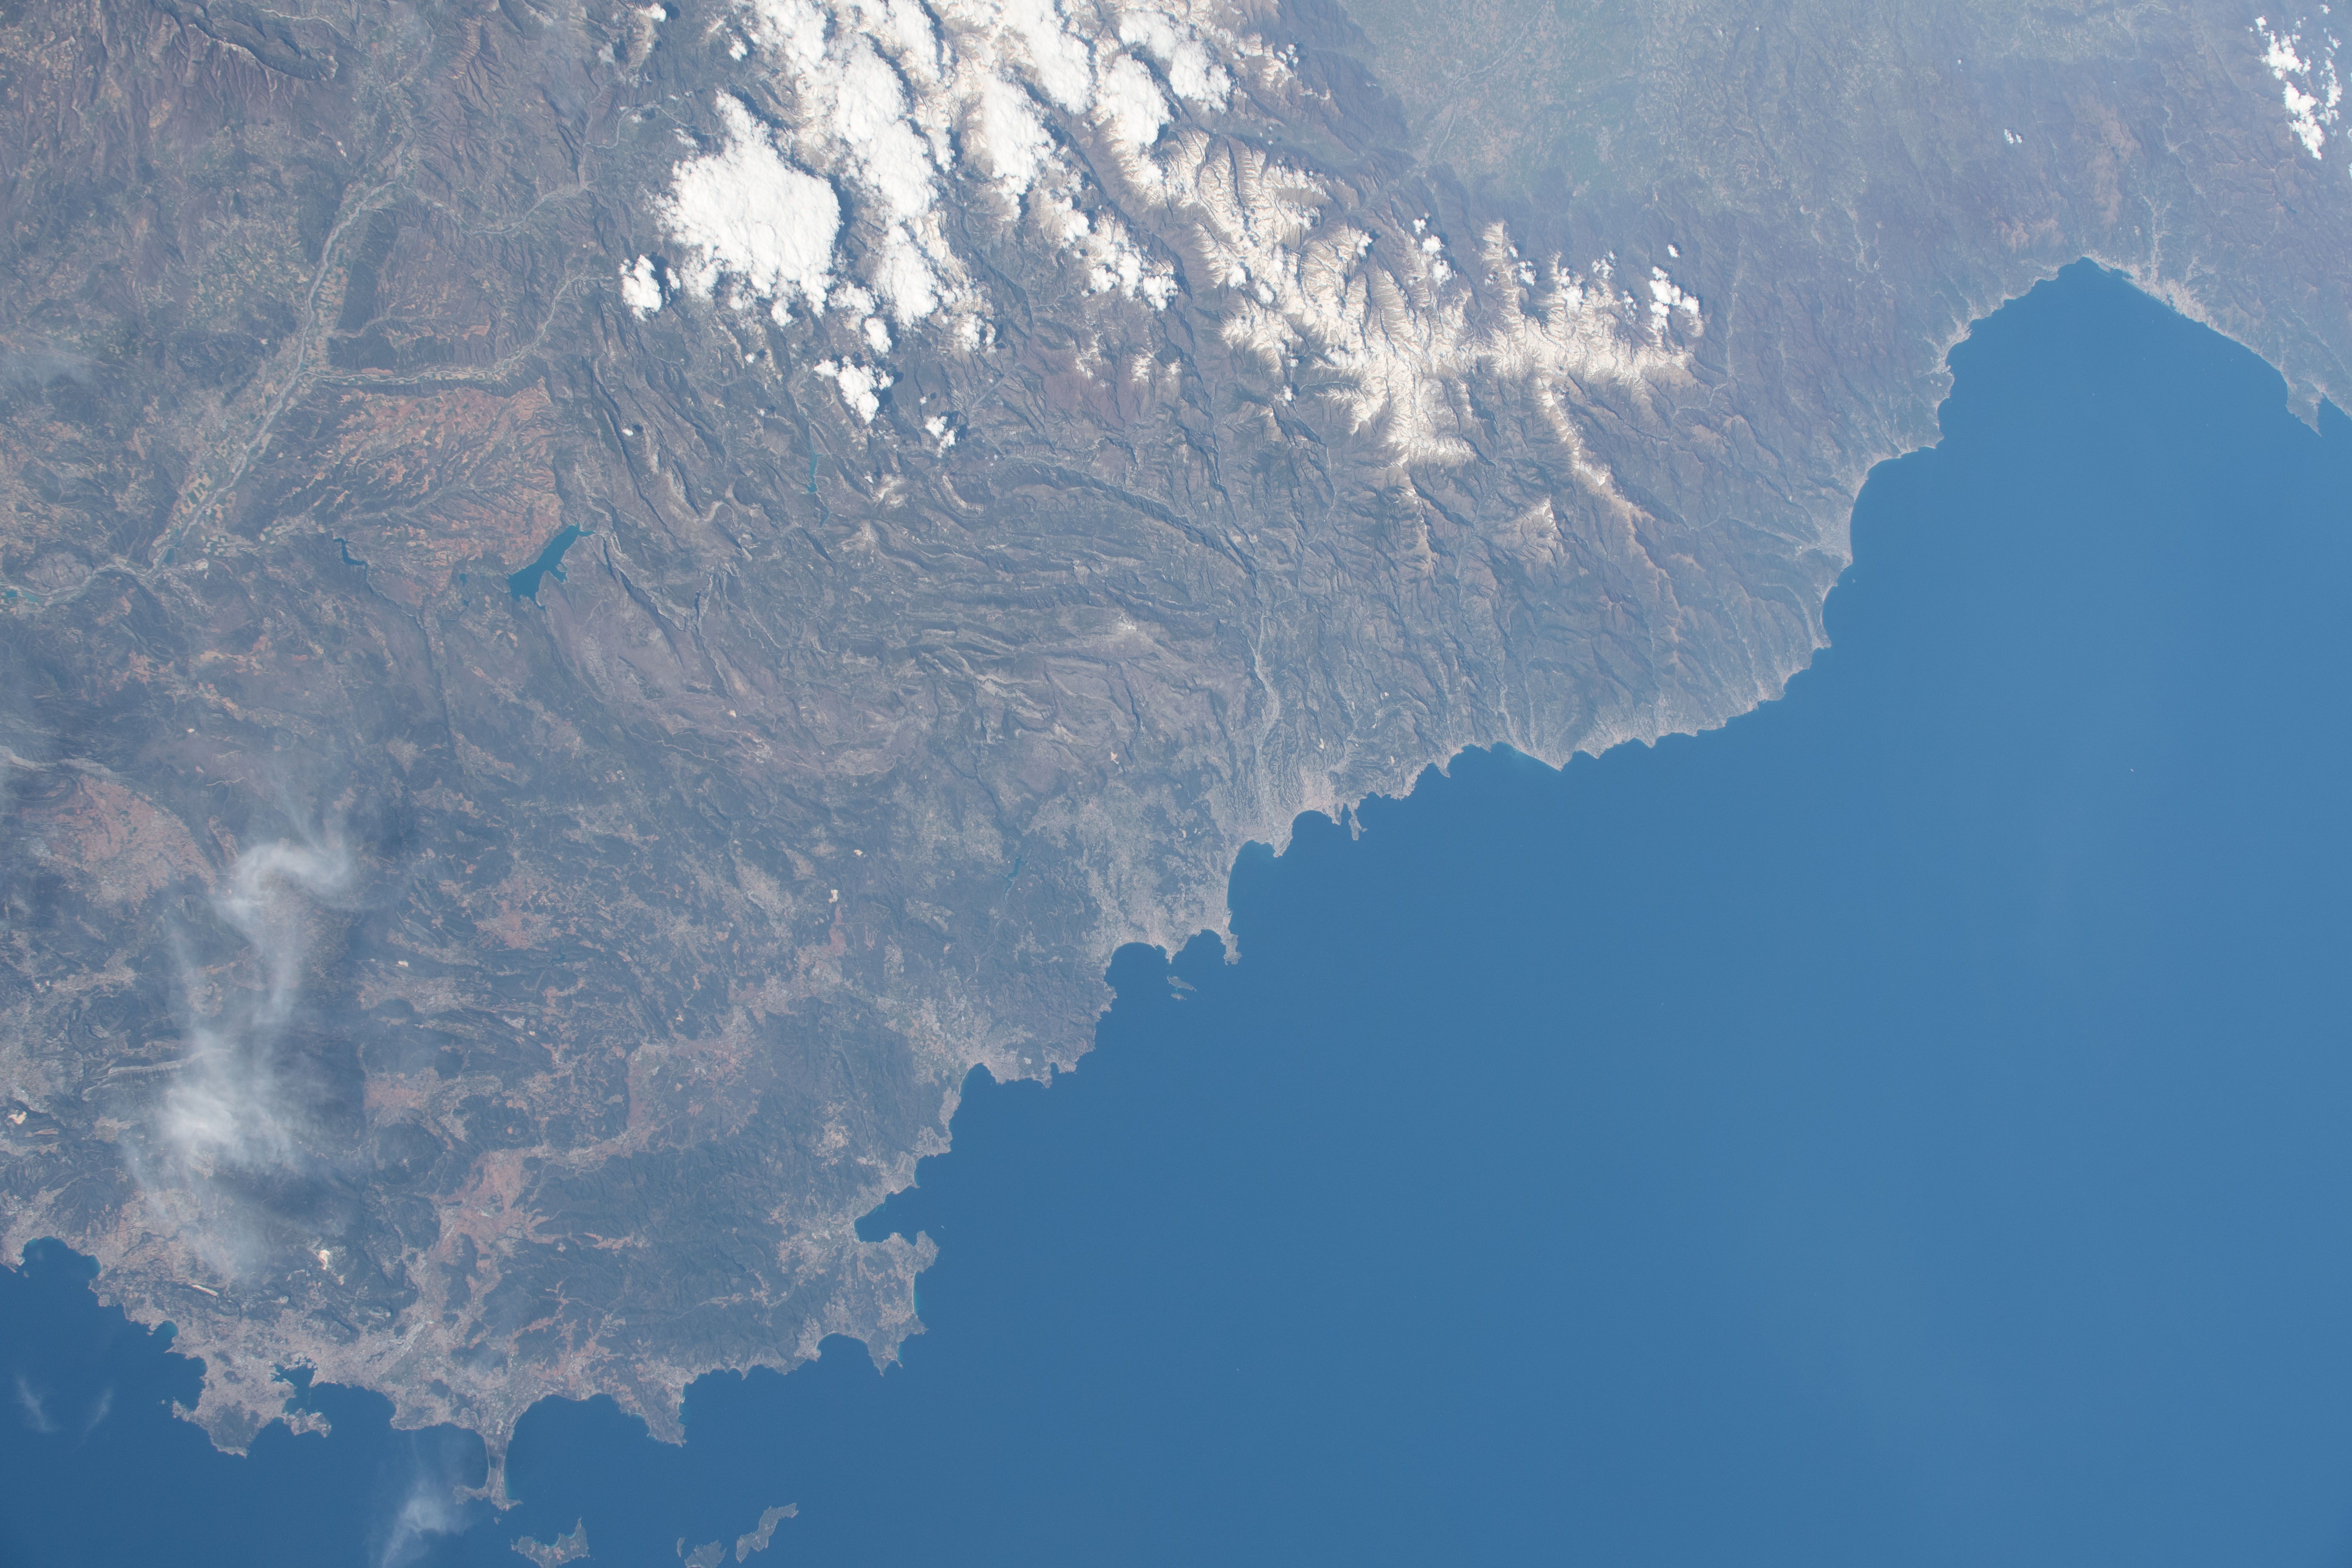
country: FRANCE
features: CAP NEGRE BEACH, BAY
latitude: 43.8
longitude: 7.5
